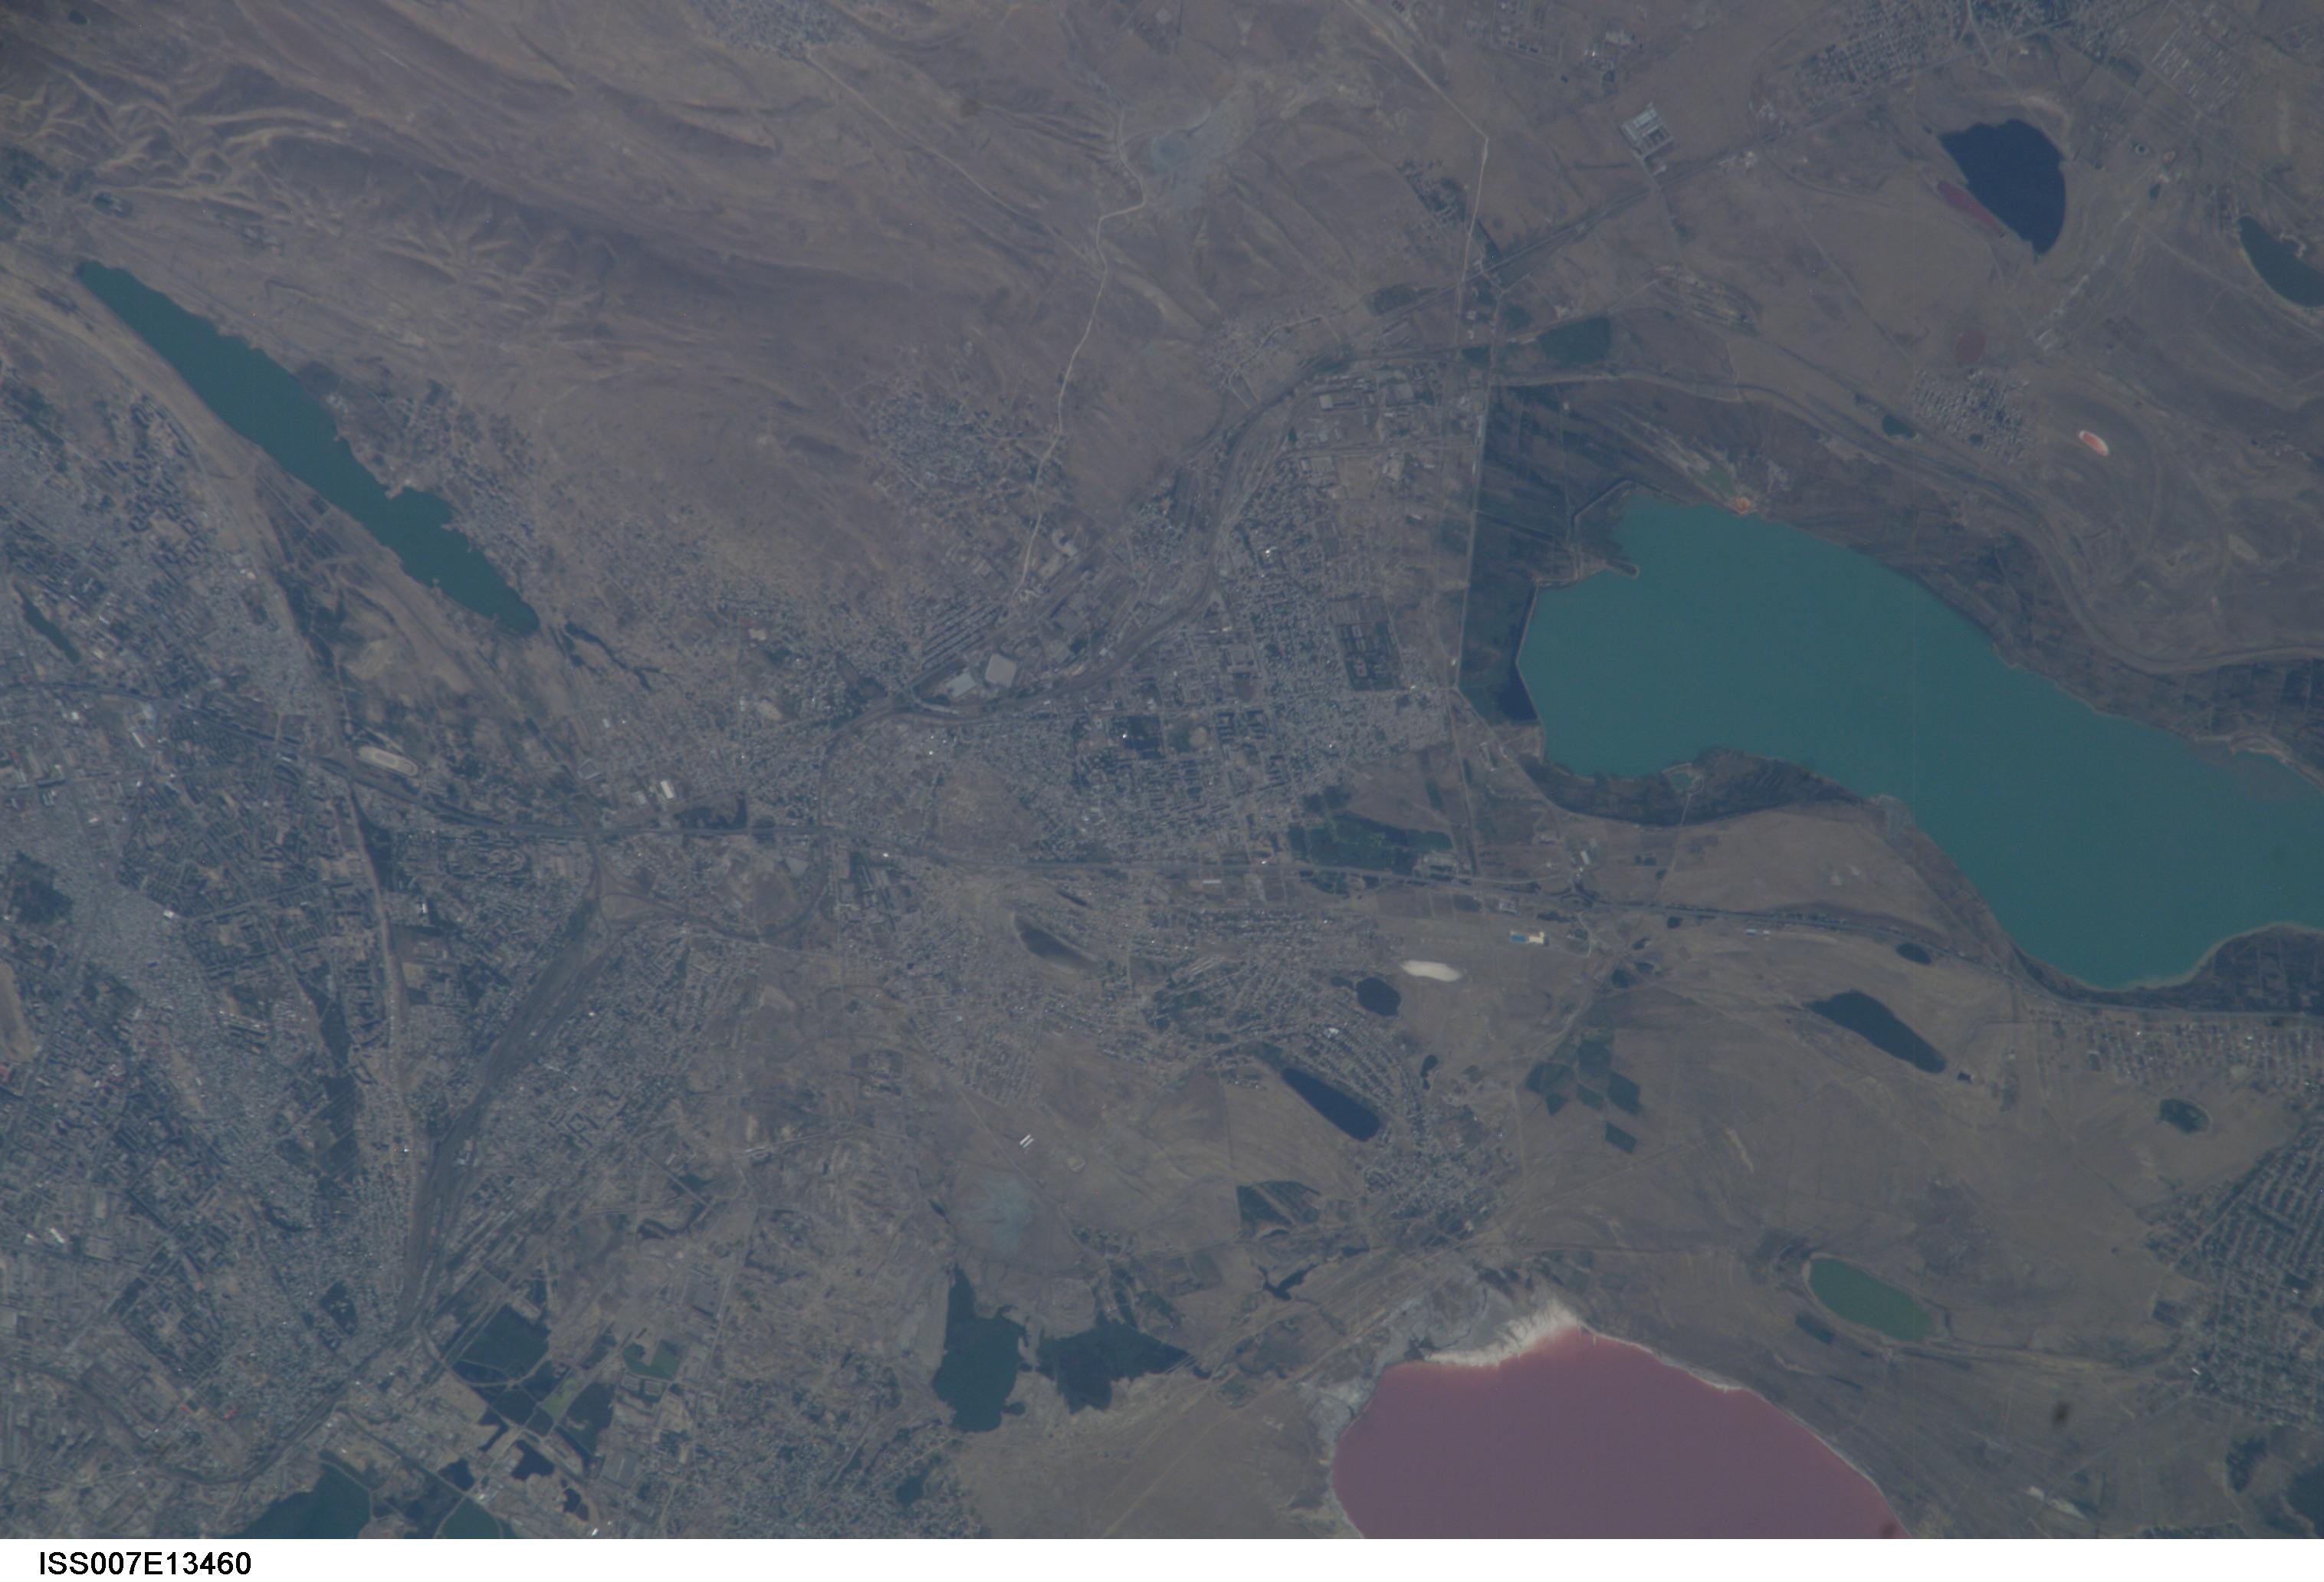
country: AZERBAIJAN
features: BAKU, RESERVOIRS
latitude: 40.4
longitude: 49.5
